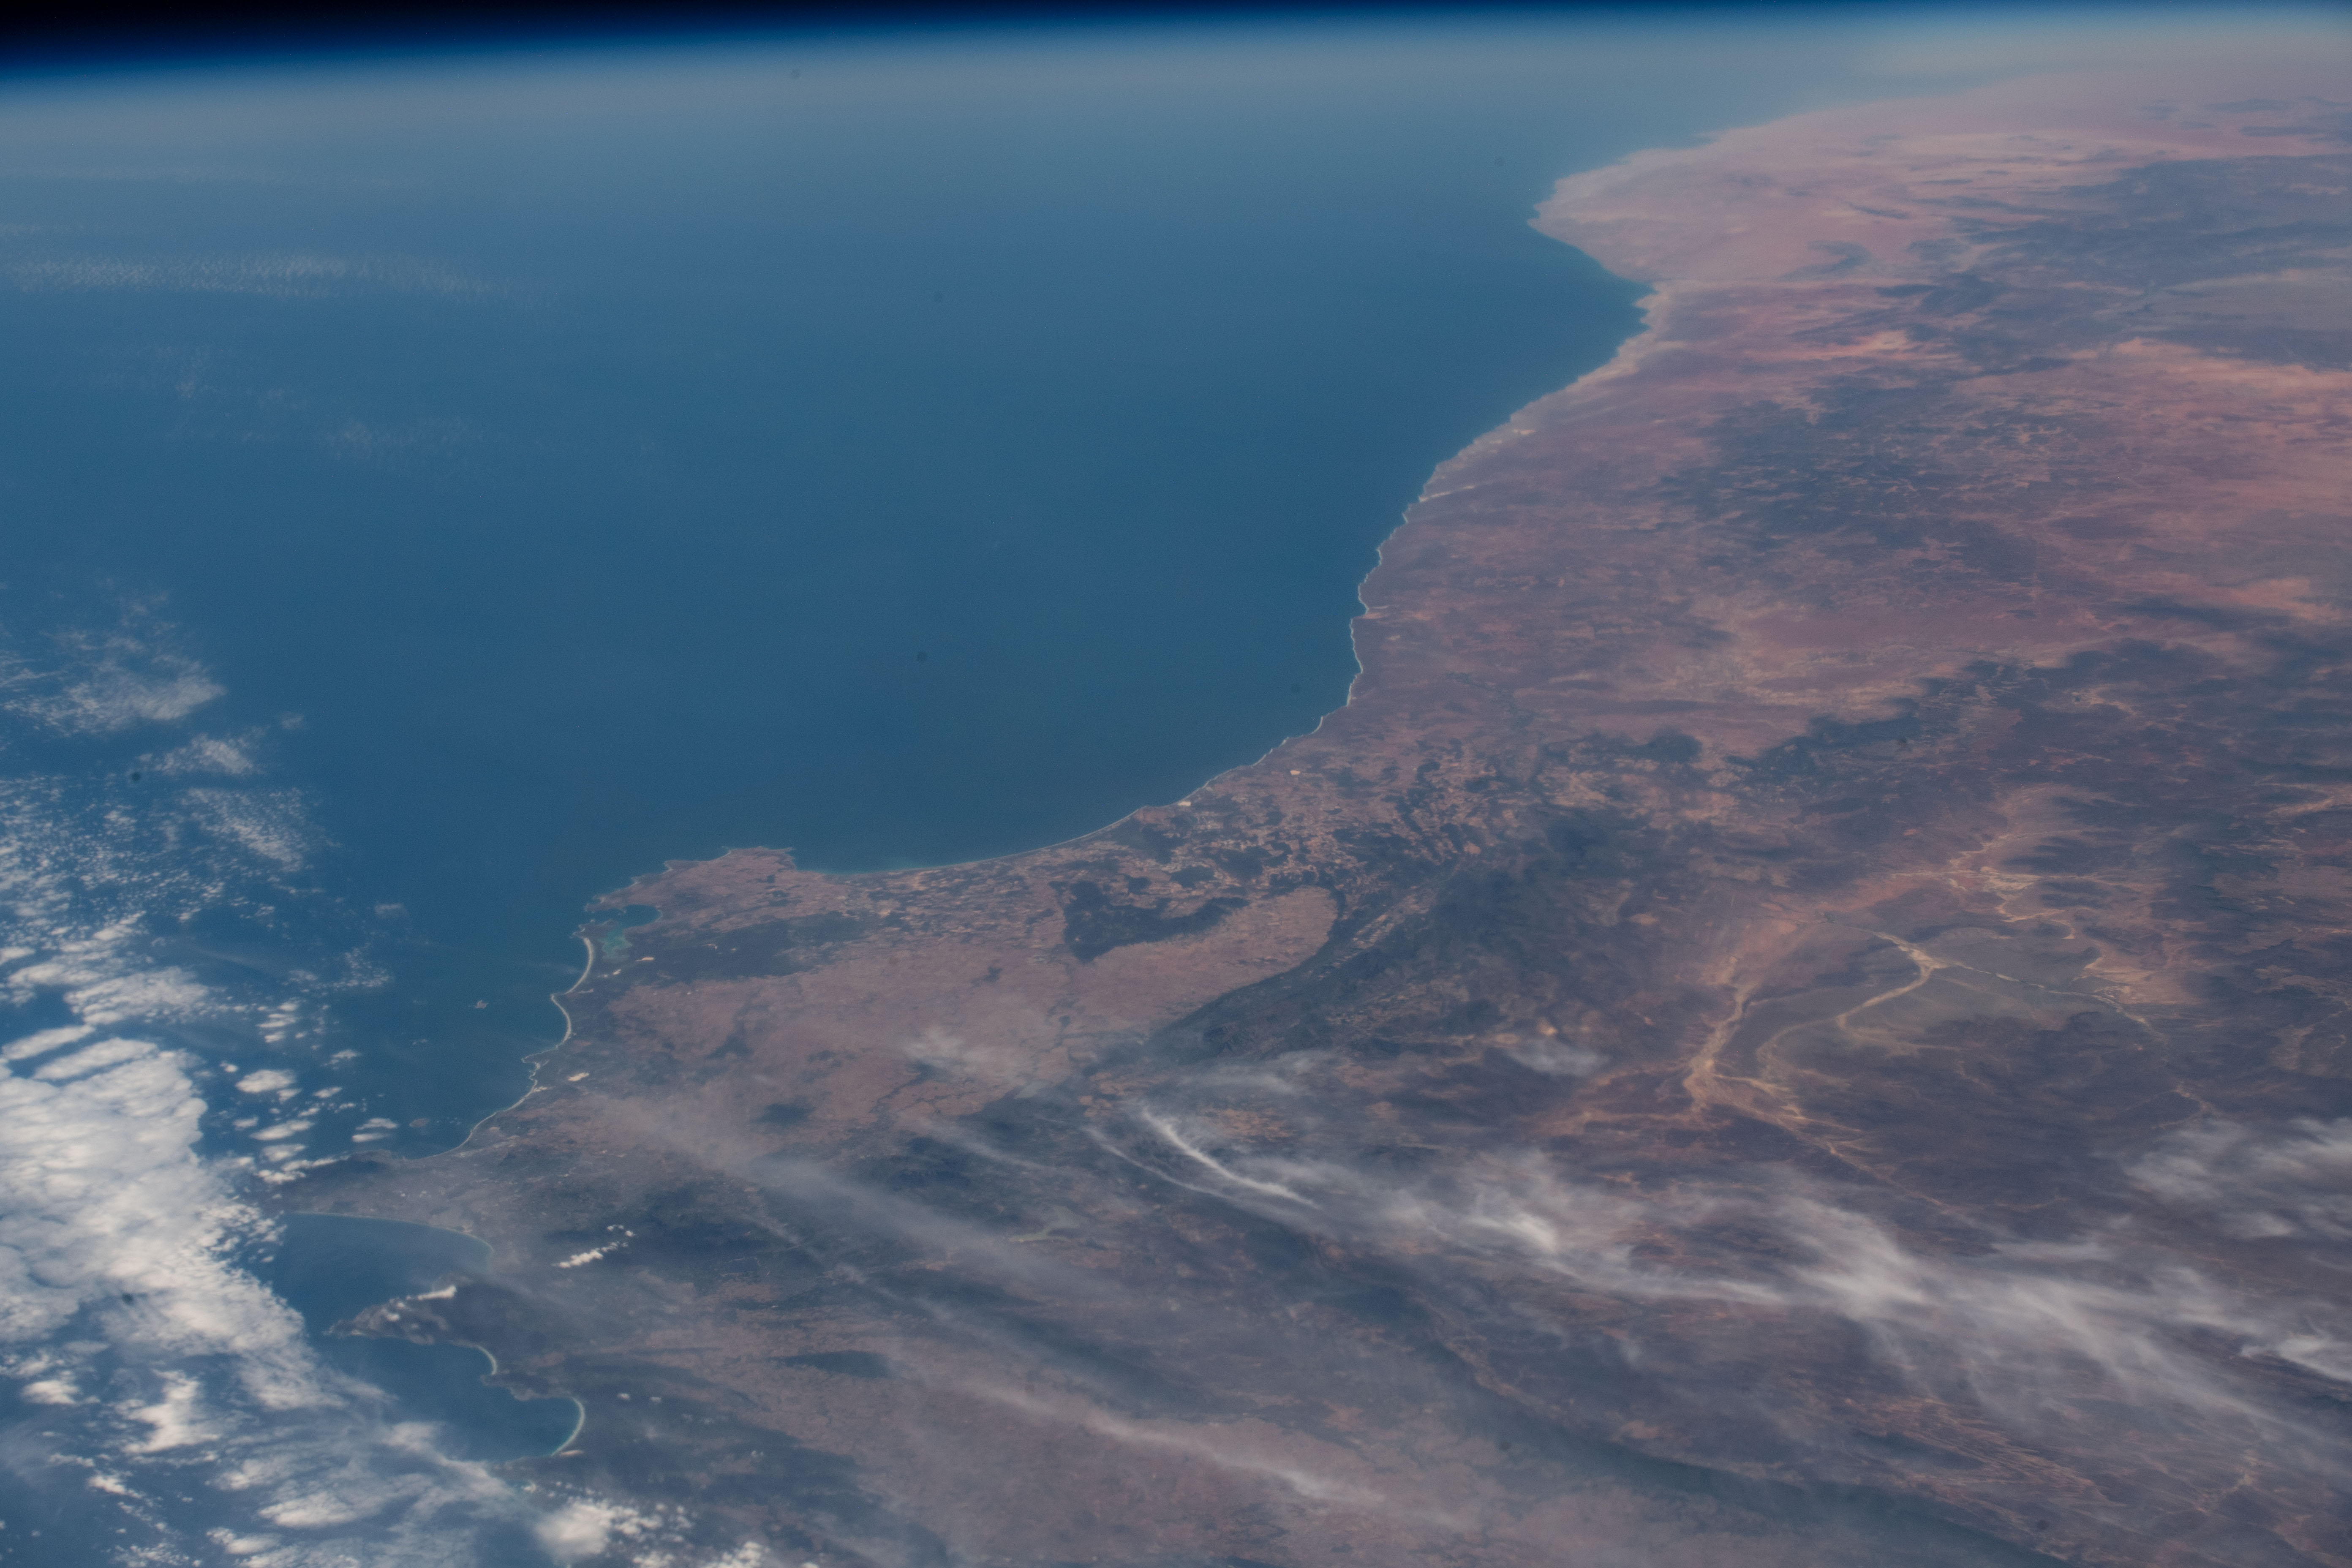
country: REPUBLIC SOUTH AFRICA
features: SOUTH AFRICA, NORTH CAPE, CAPE TOWN, NAMIBIA, NAMIB DESERT, GROOT KARAS MOUNTAINS
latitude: -28.6
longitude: 16.6
